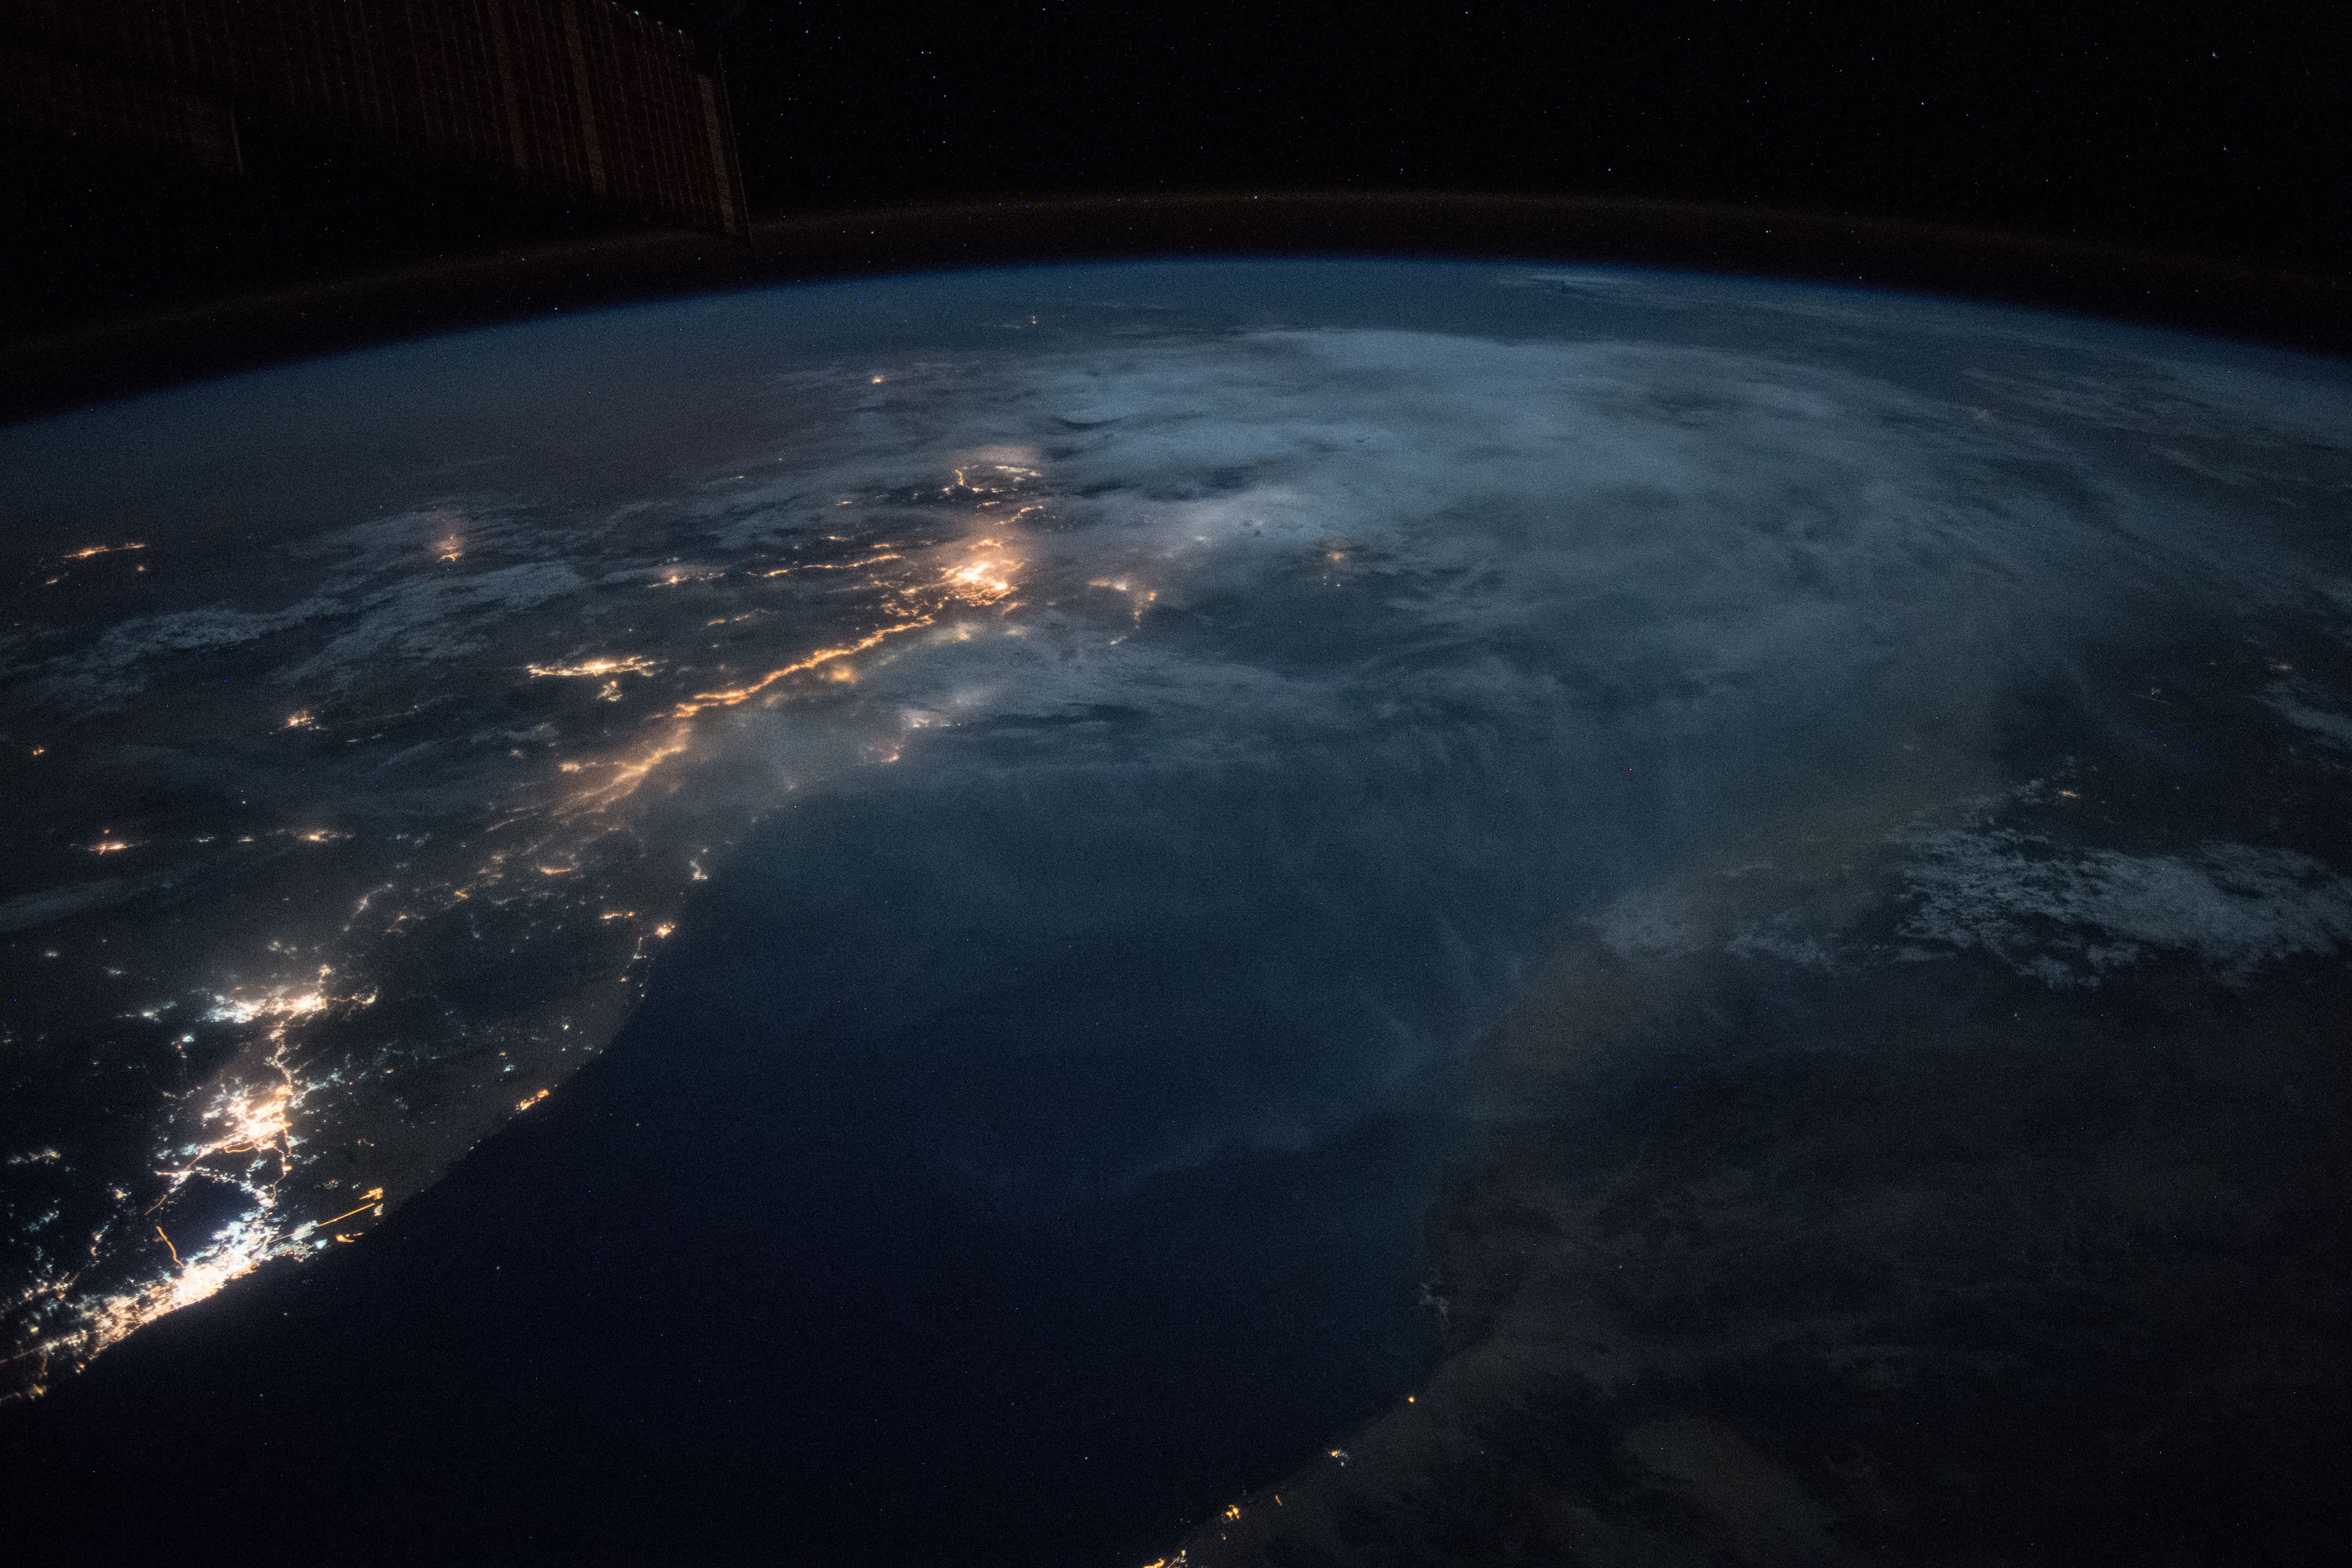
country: SAUDI ARABIA
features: ASIR MOUNTAINS, ABHA CITY, JAZAN CITY, RED SEA, JEDDAH CITY, MECCA CITY, TAIF CITY, NIGTH, EARTH LIMB
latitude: 18.8
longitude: 40.1
